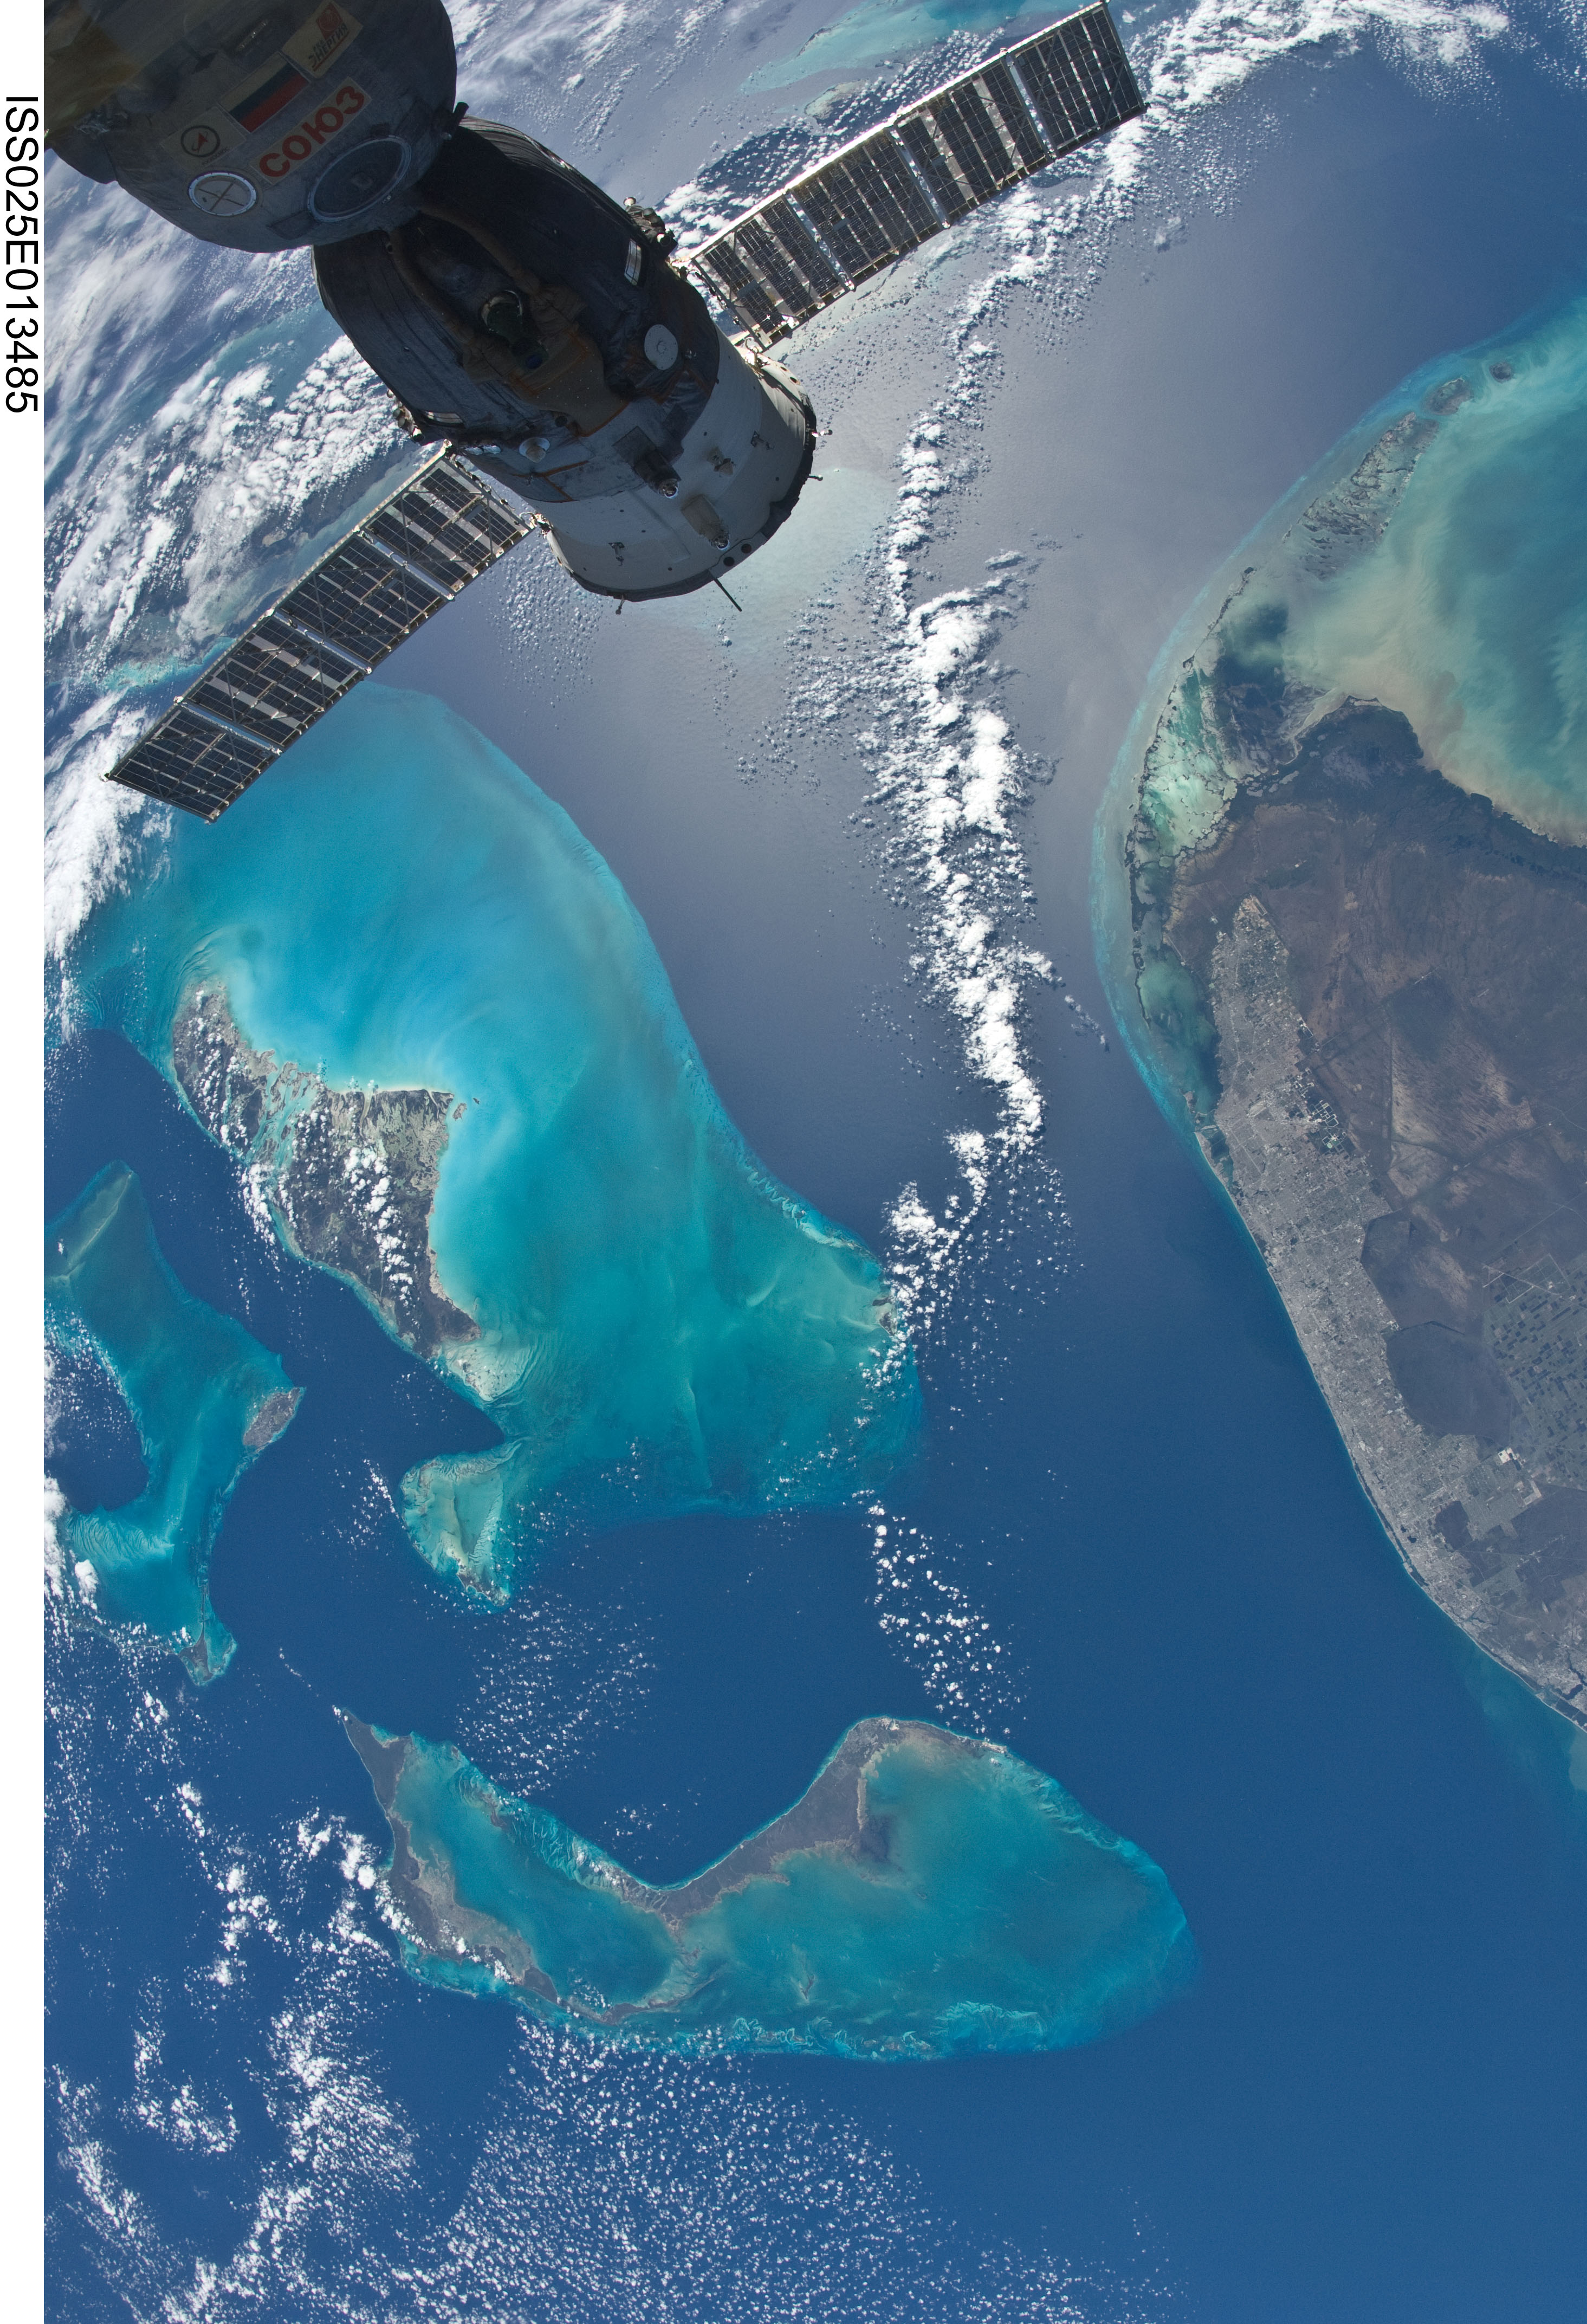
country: BAHAMAS
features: FLORIDA EVERGLADES, ANDROS IS., GRAND BAHAMA IS., CUPOLA WINDOW
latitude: 25.0
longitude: -79.0
